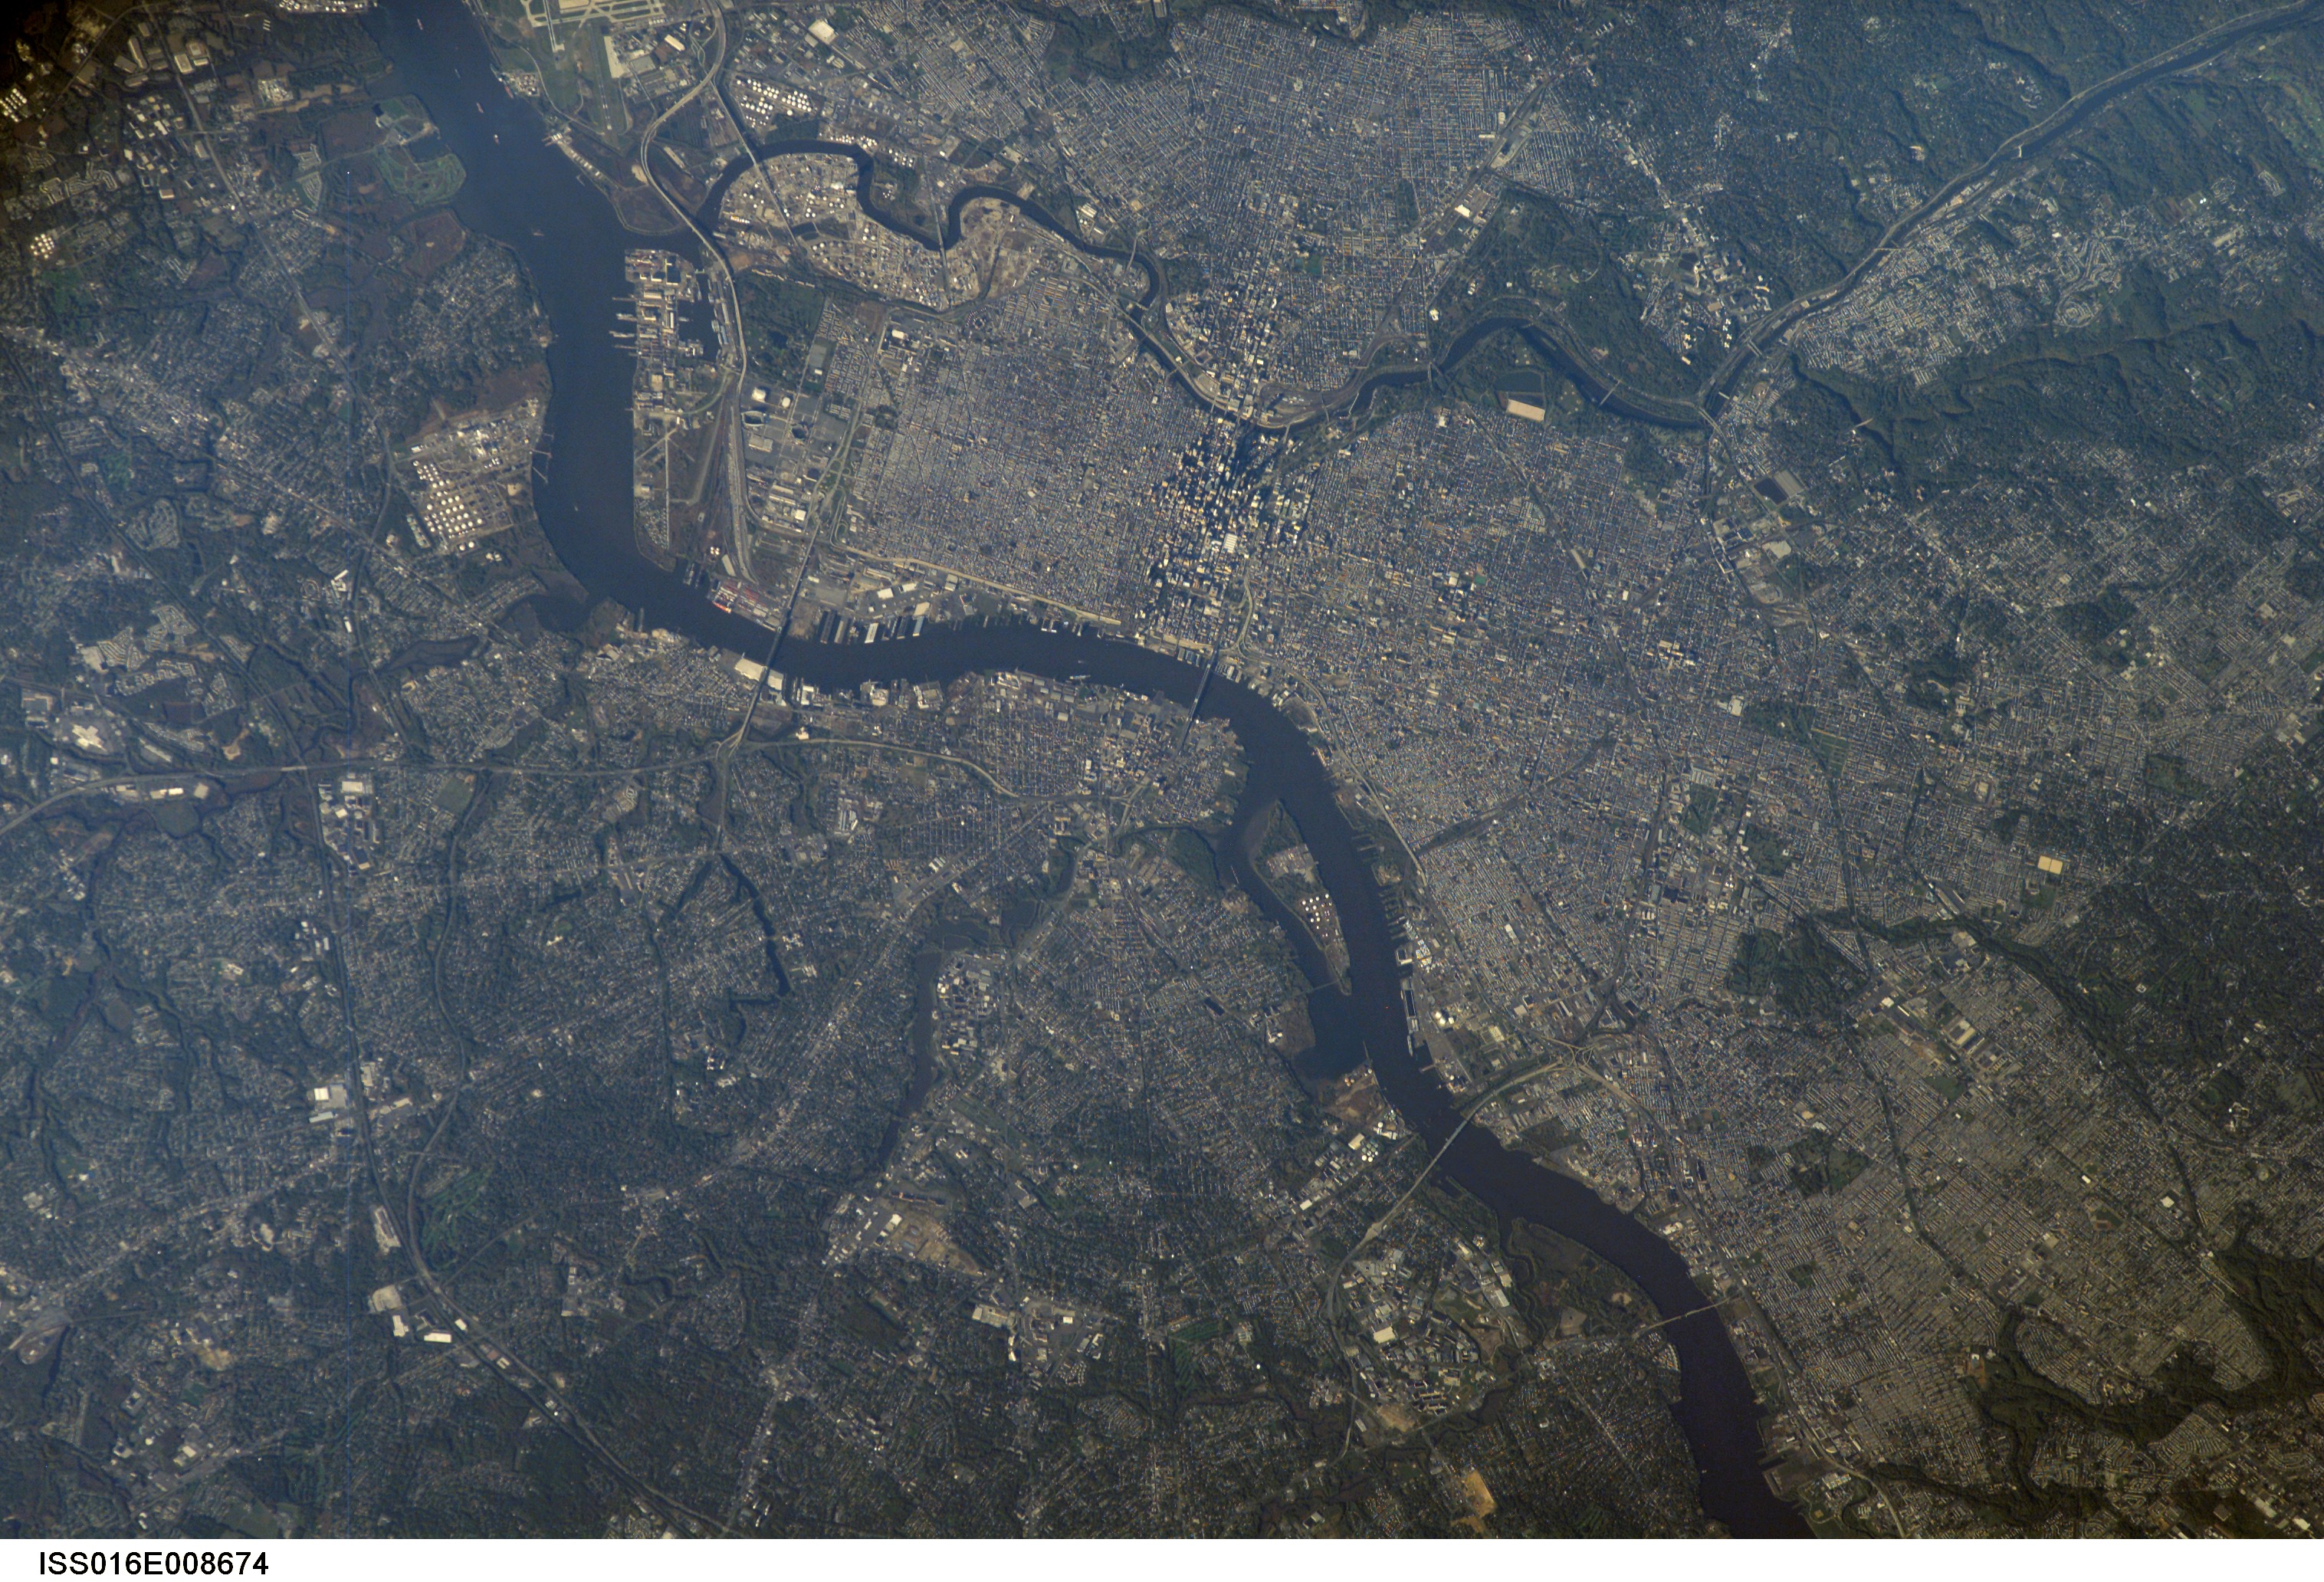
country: USA-NEW JERSEY
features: PHILADELPHIA, CAMDEN, CITY
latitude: 39.9
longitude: -75.1
